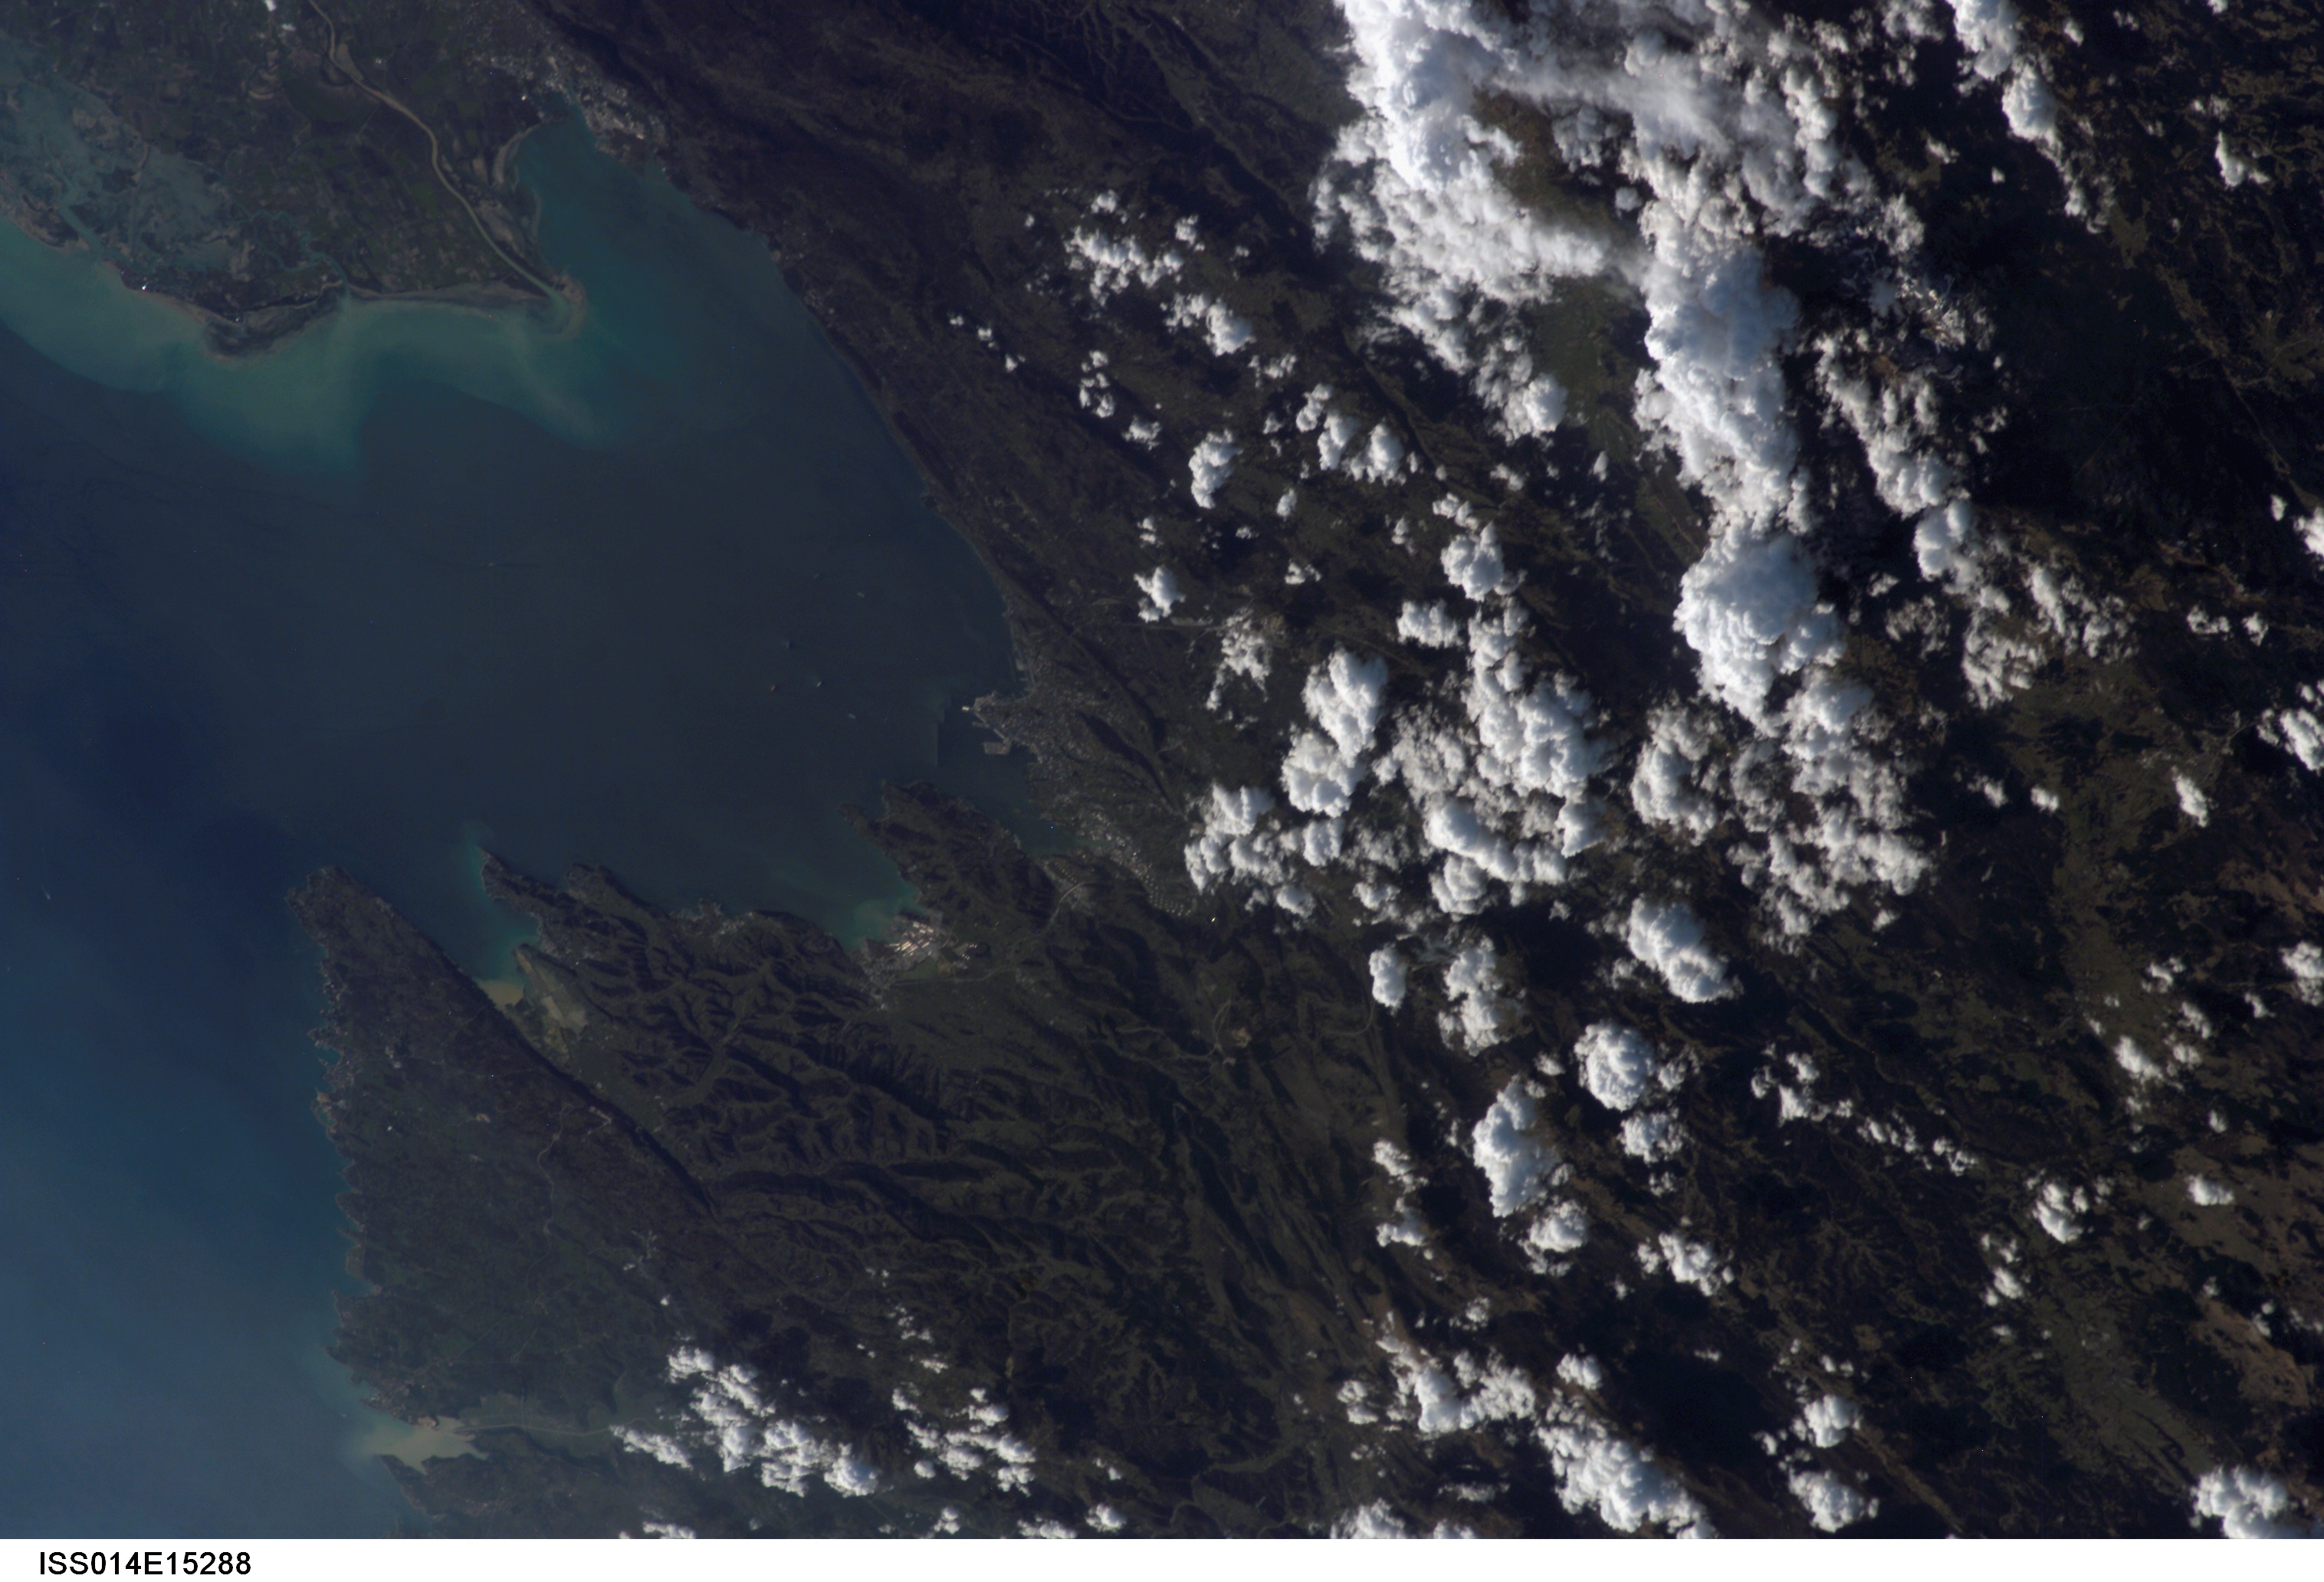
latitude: 45.5
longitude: 14.0
